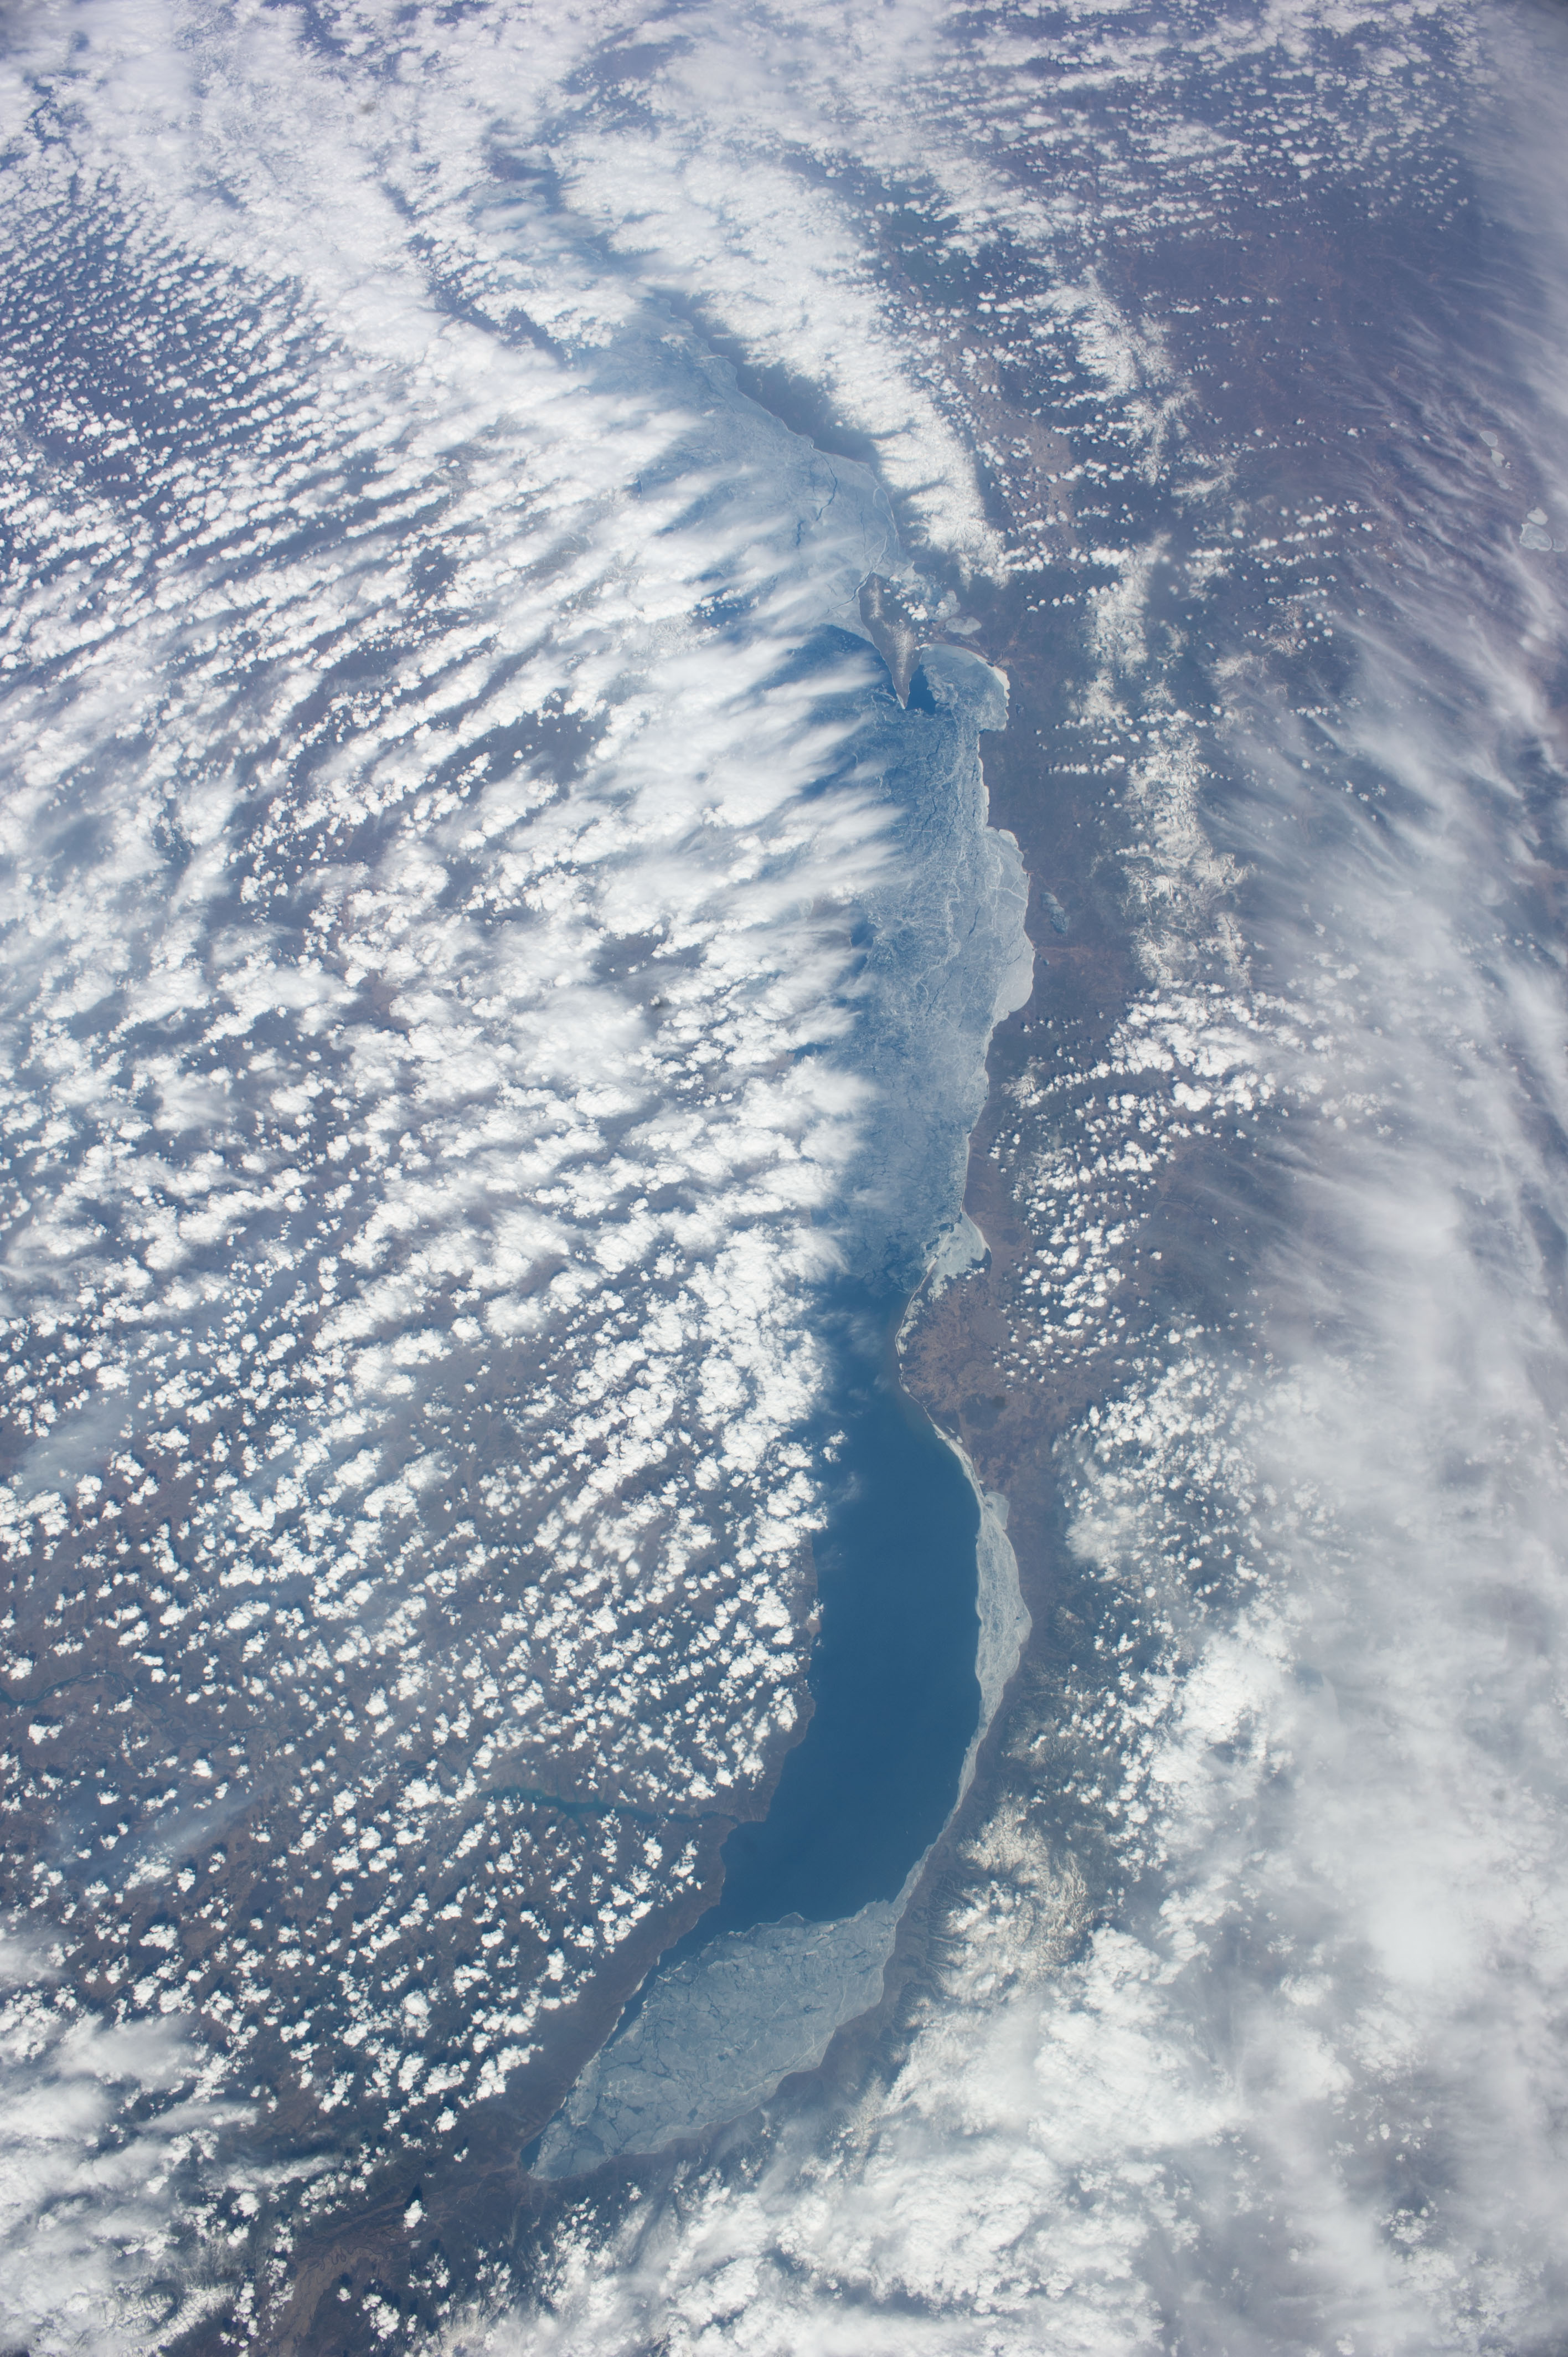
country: RUSSIAN_FEDERATION
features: LAKE BAIKAL, IRKUTSK, BAYKALO-LENSKIY GOSUDARSTVENNYY PRIRODNYY ZAPOVEDNIK
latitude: 52.5
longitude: 106.4
